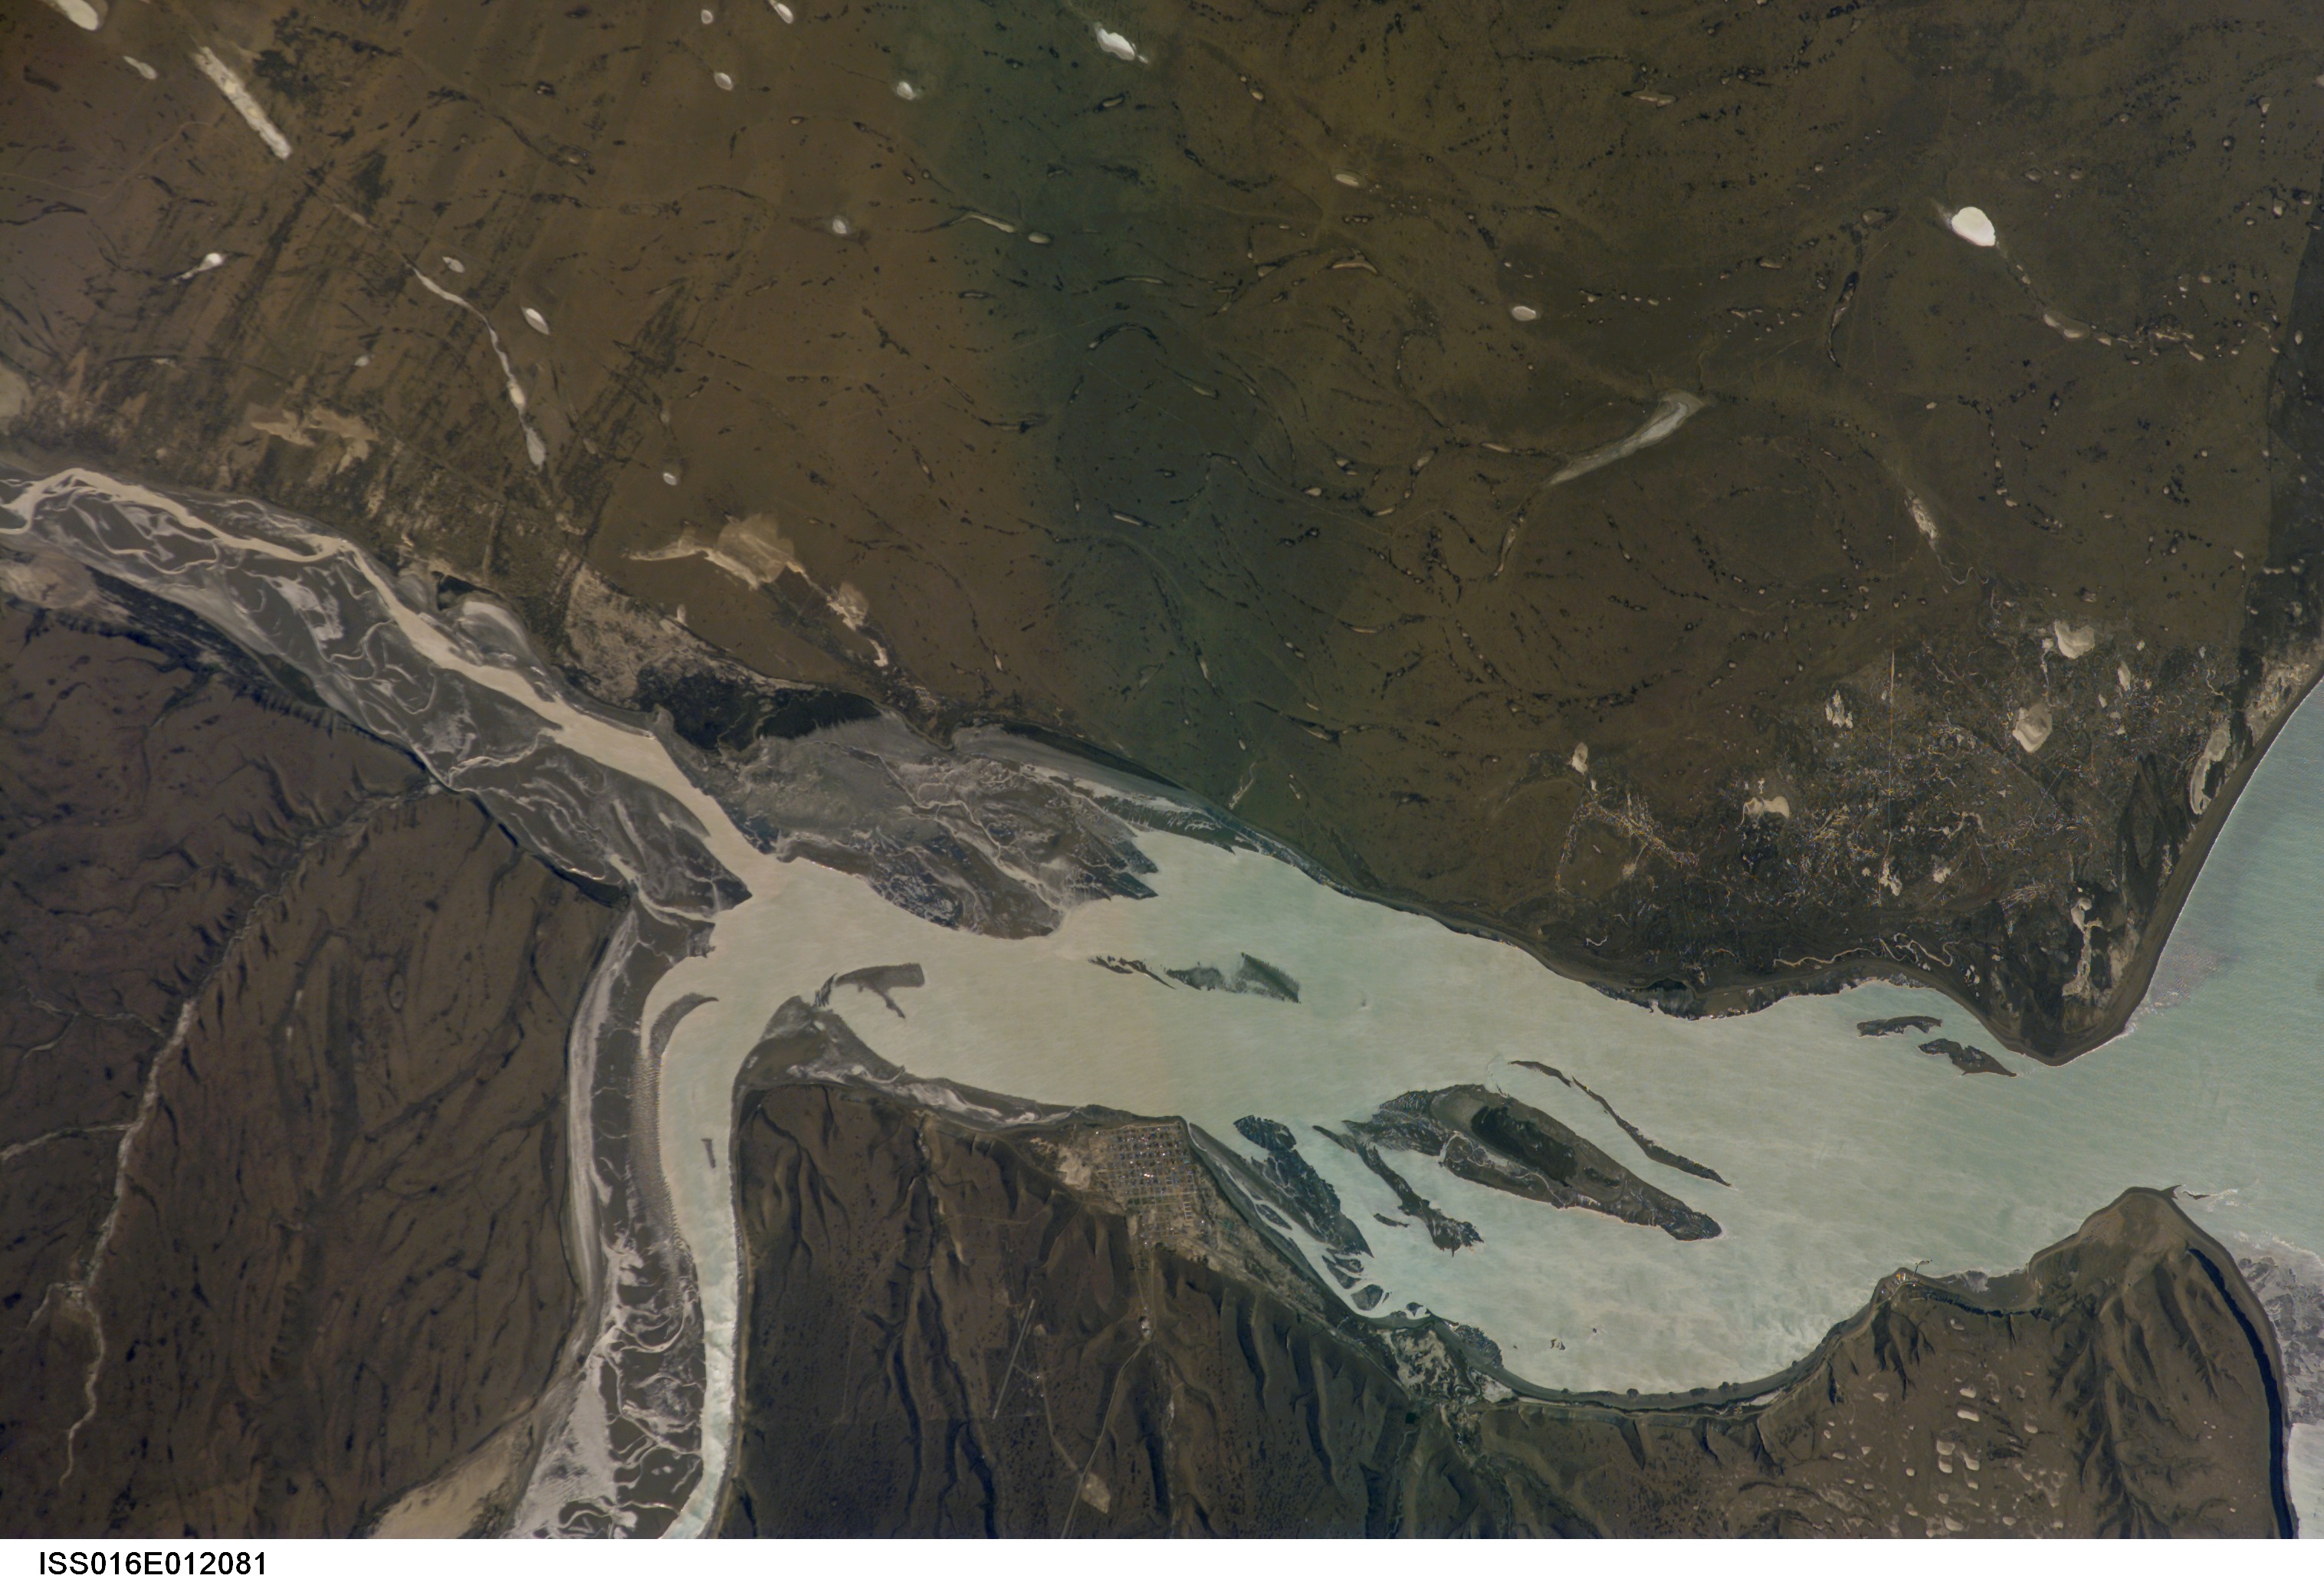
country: ARGENTINA
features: PUERTO SANTA CRUZ,COASTLINE,SANTA CRUZ R.
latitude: -50.0
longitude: -68.5
